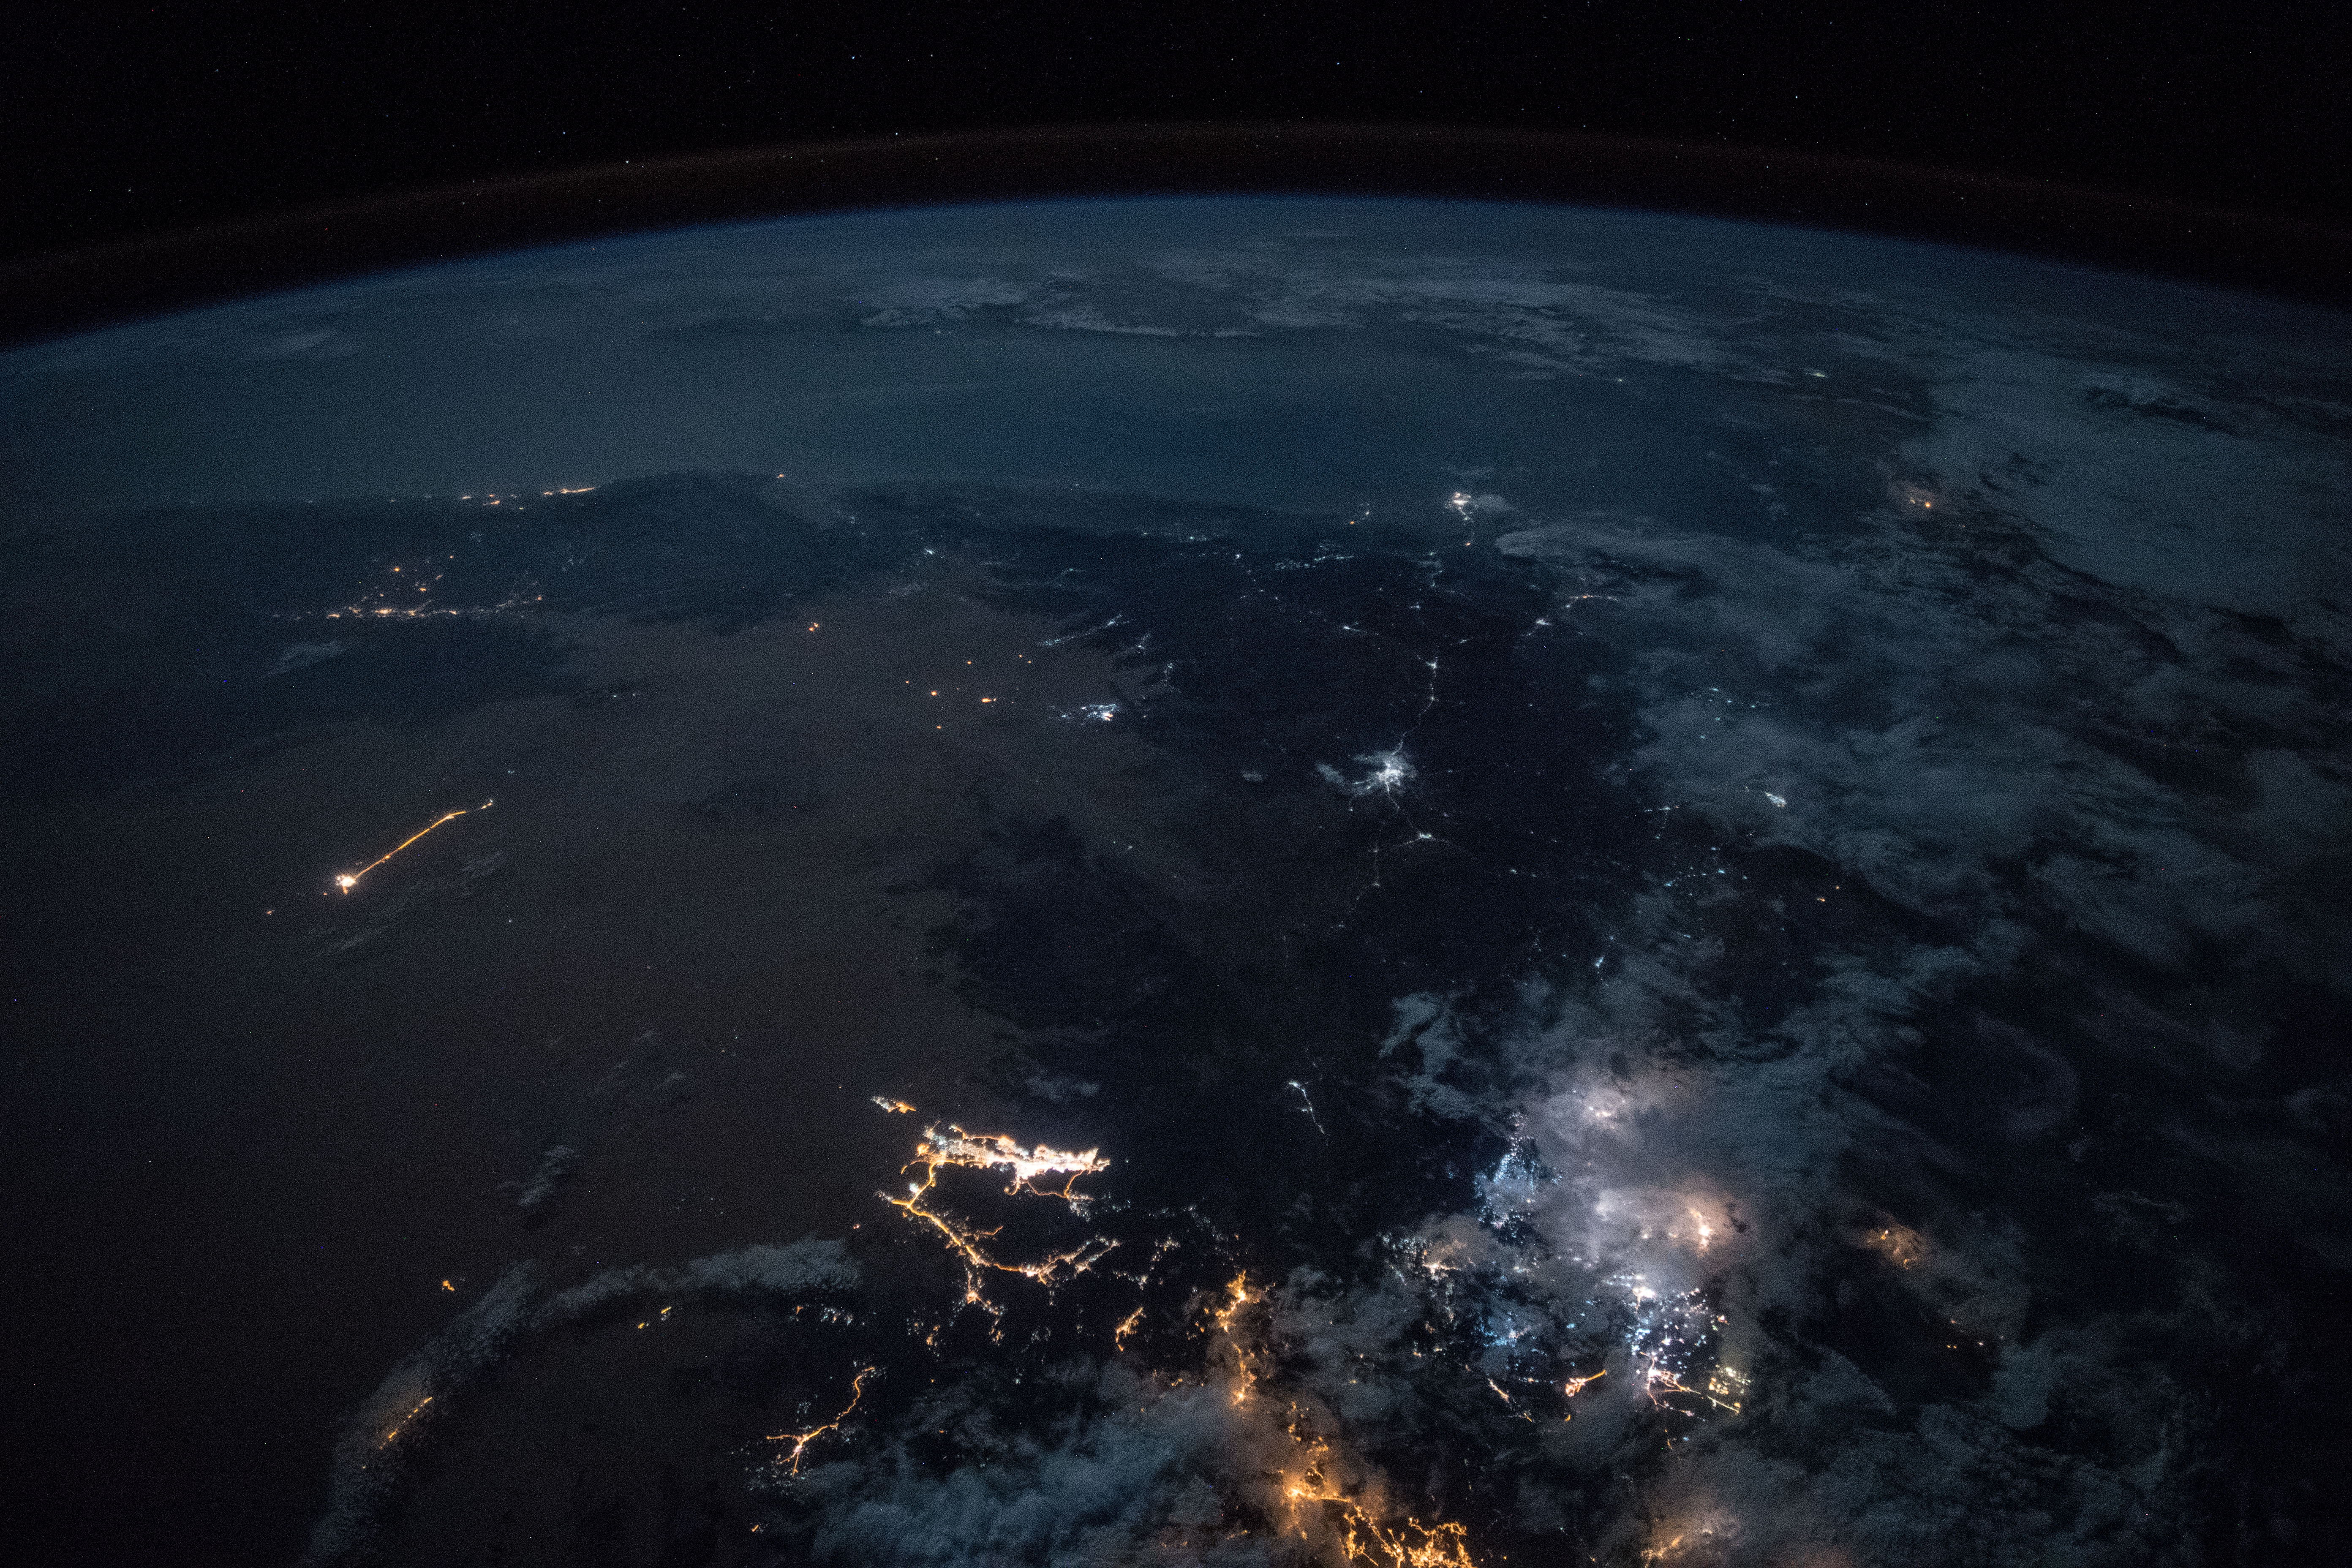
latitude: 15.8
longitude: 44.9
